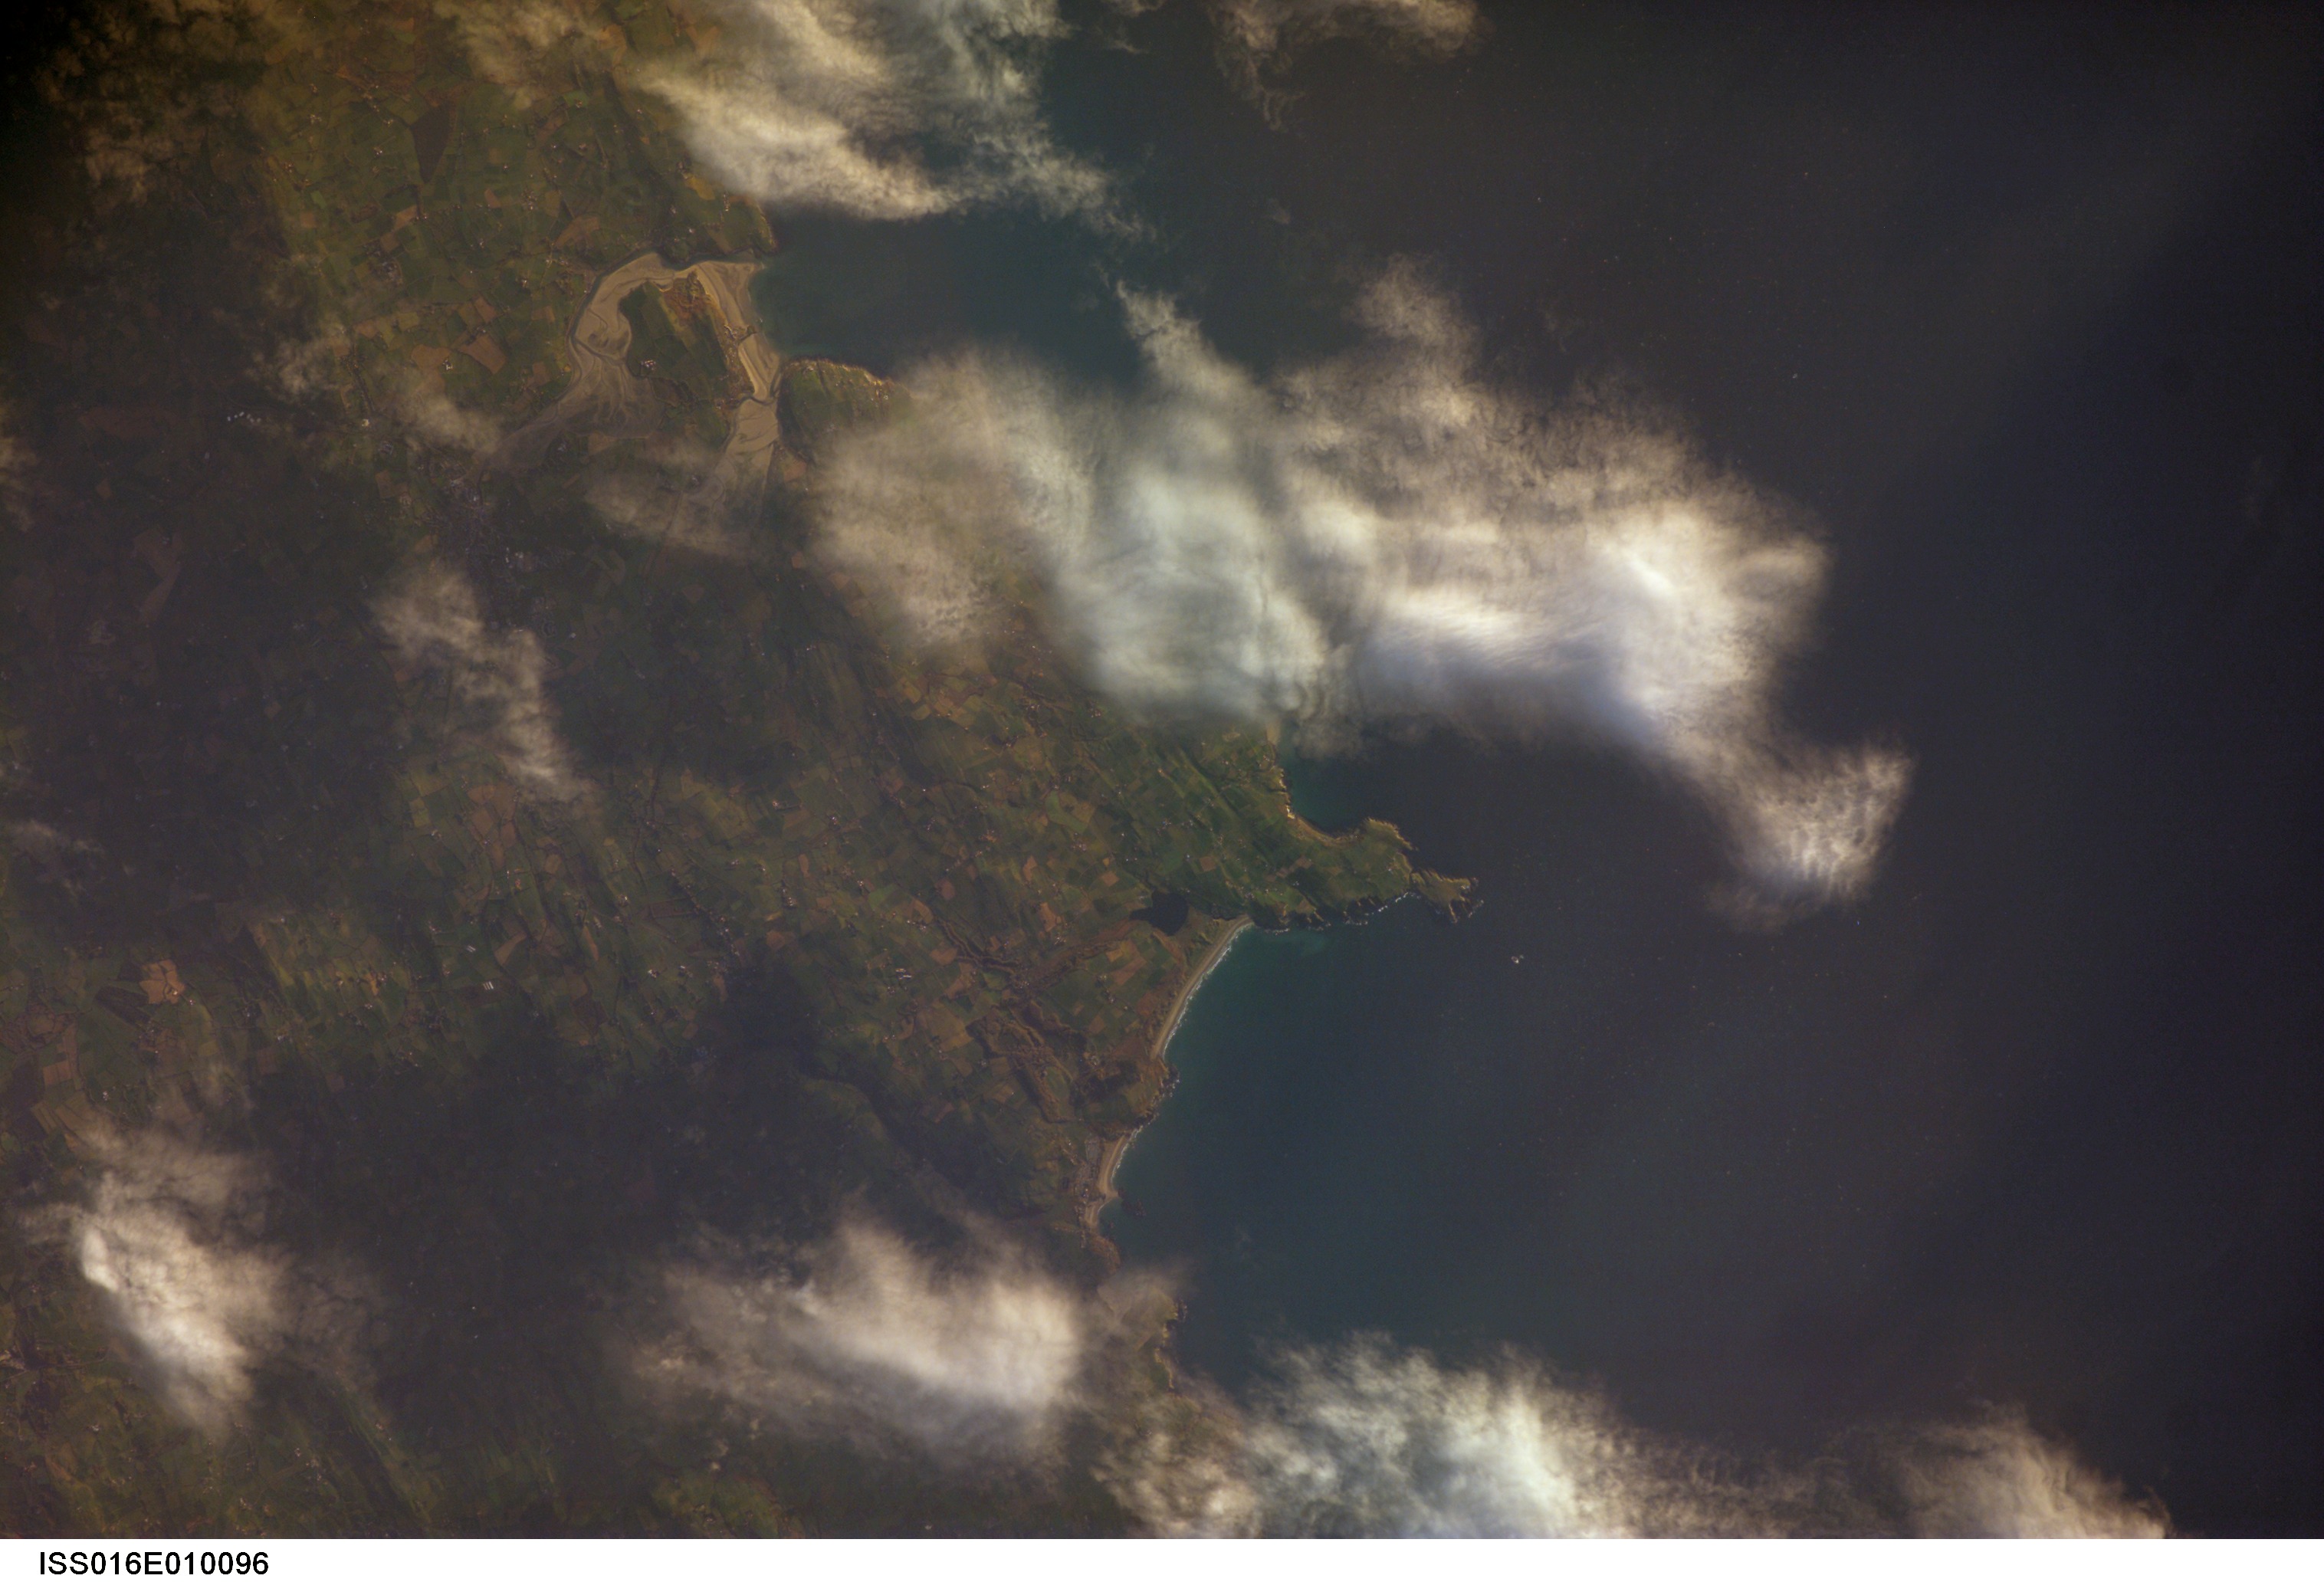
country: IRELAND
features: GALLEY HEAD, COAST
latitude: 51.6
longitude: -8.9
